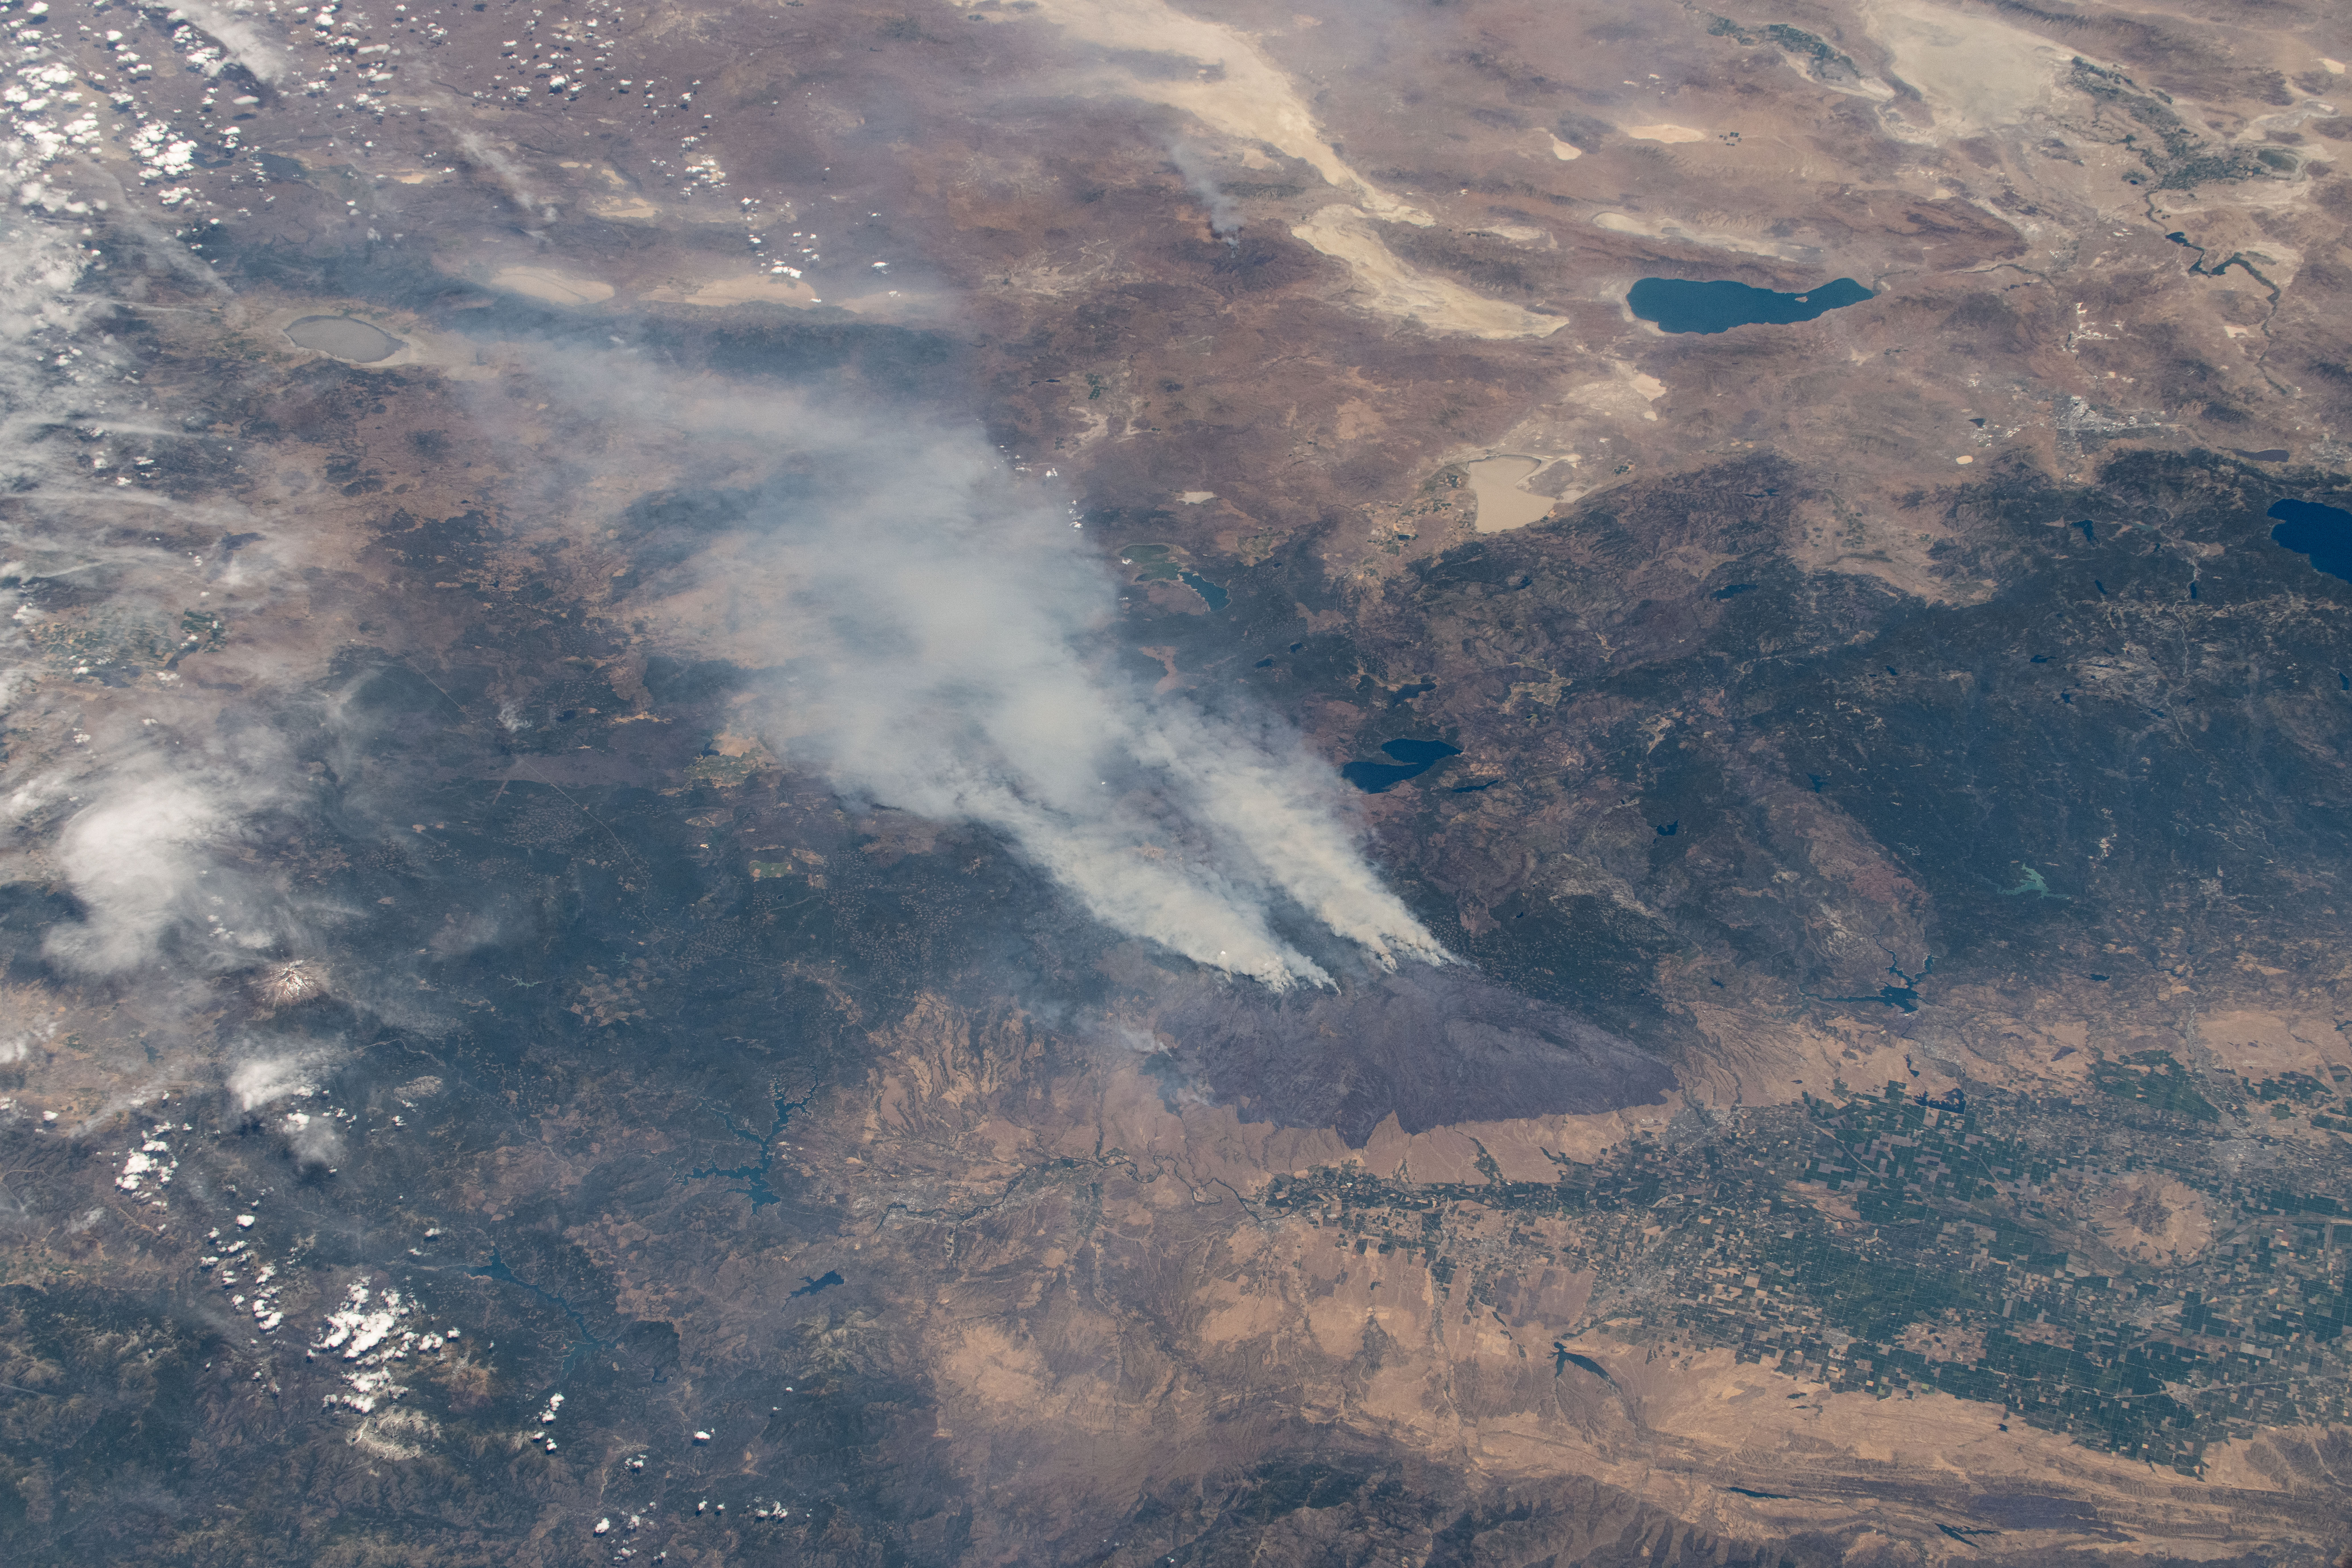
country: USA-CALIFORNIA
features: PARK FIRE, CHICO, LAKE ALMANOR, PYRAMID LAKE
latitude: 40.5
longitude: -121.5
